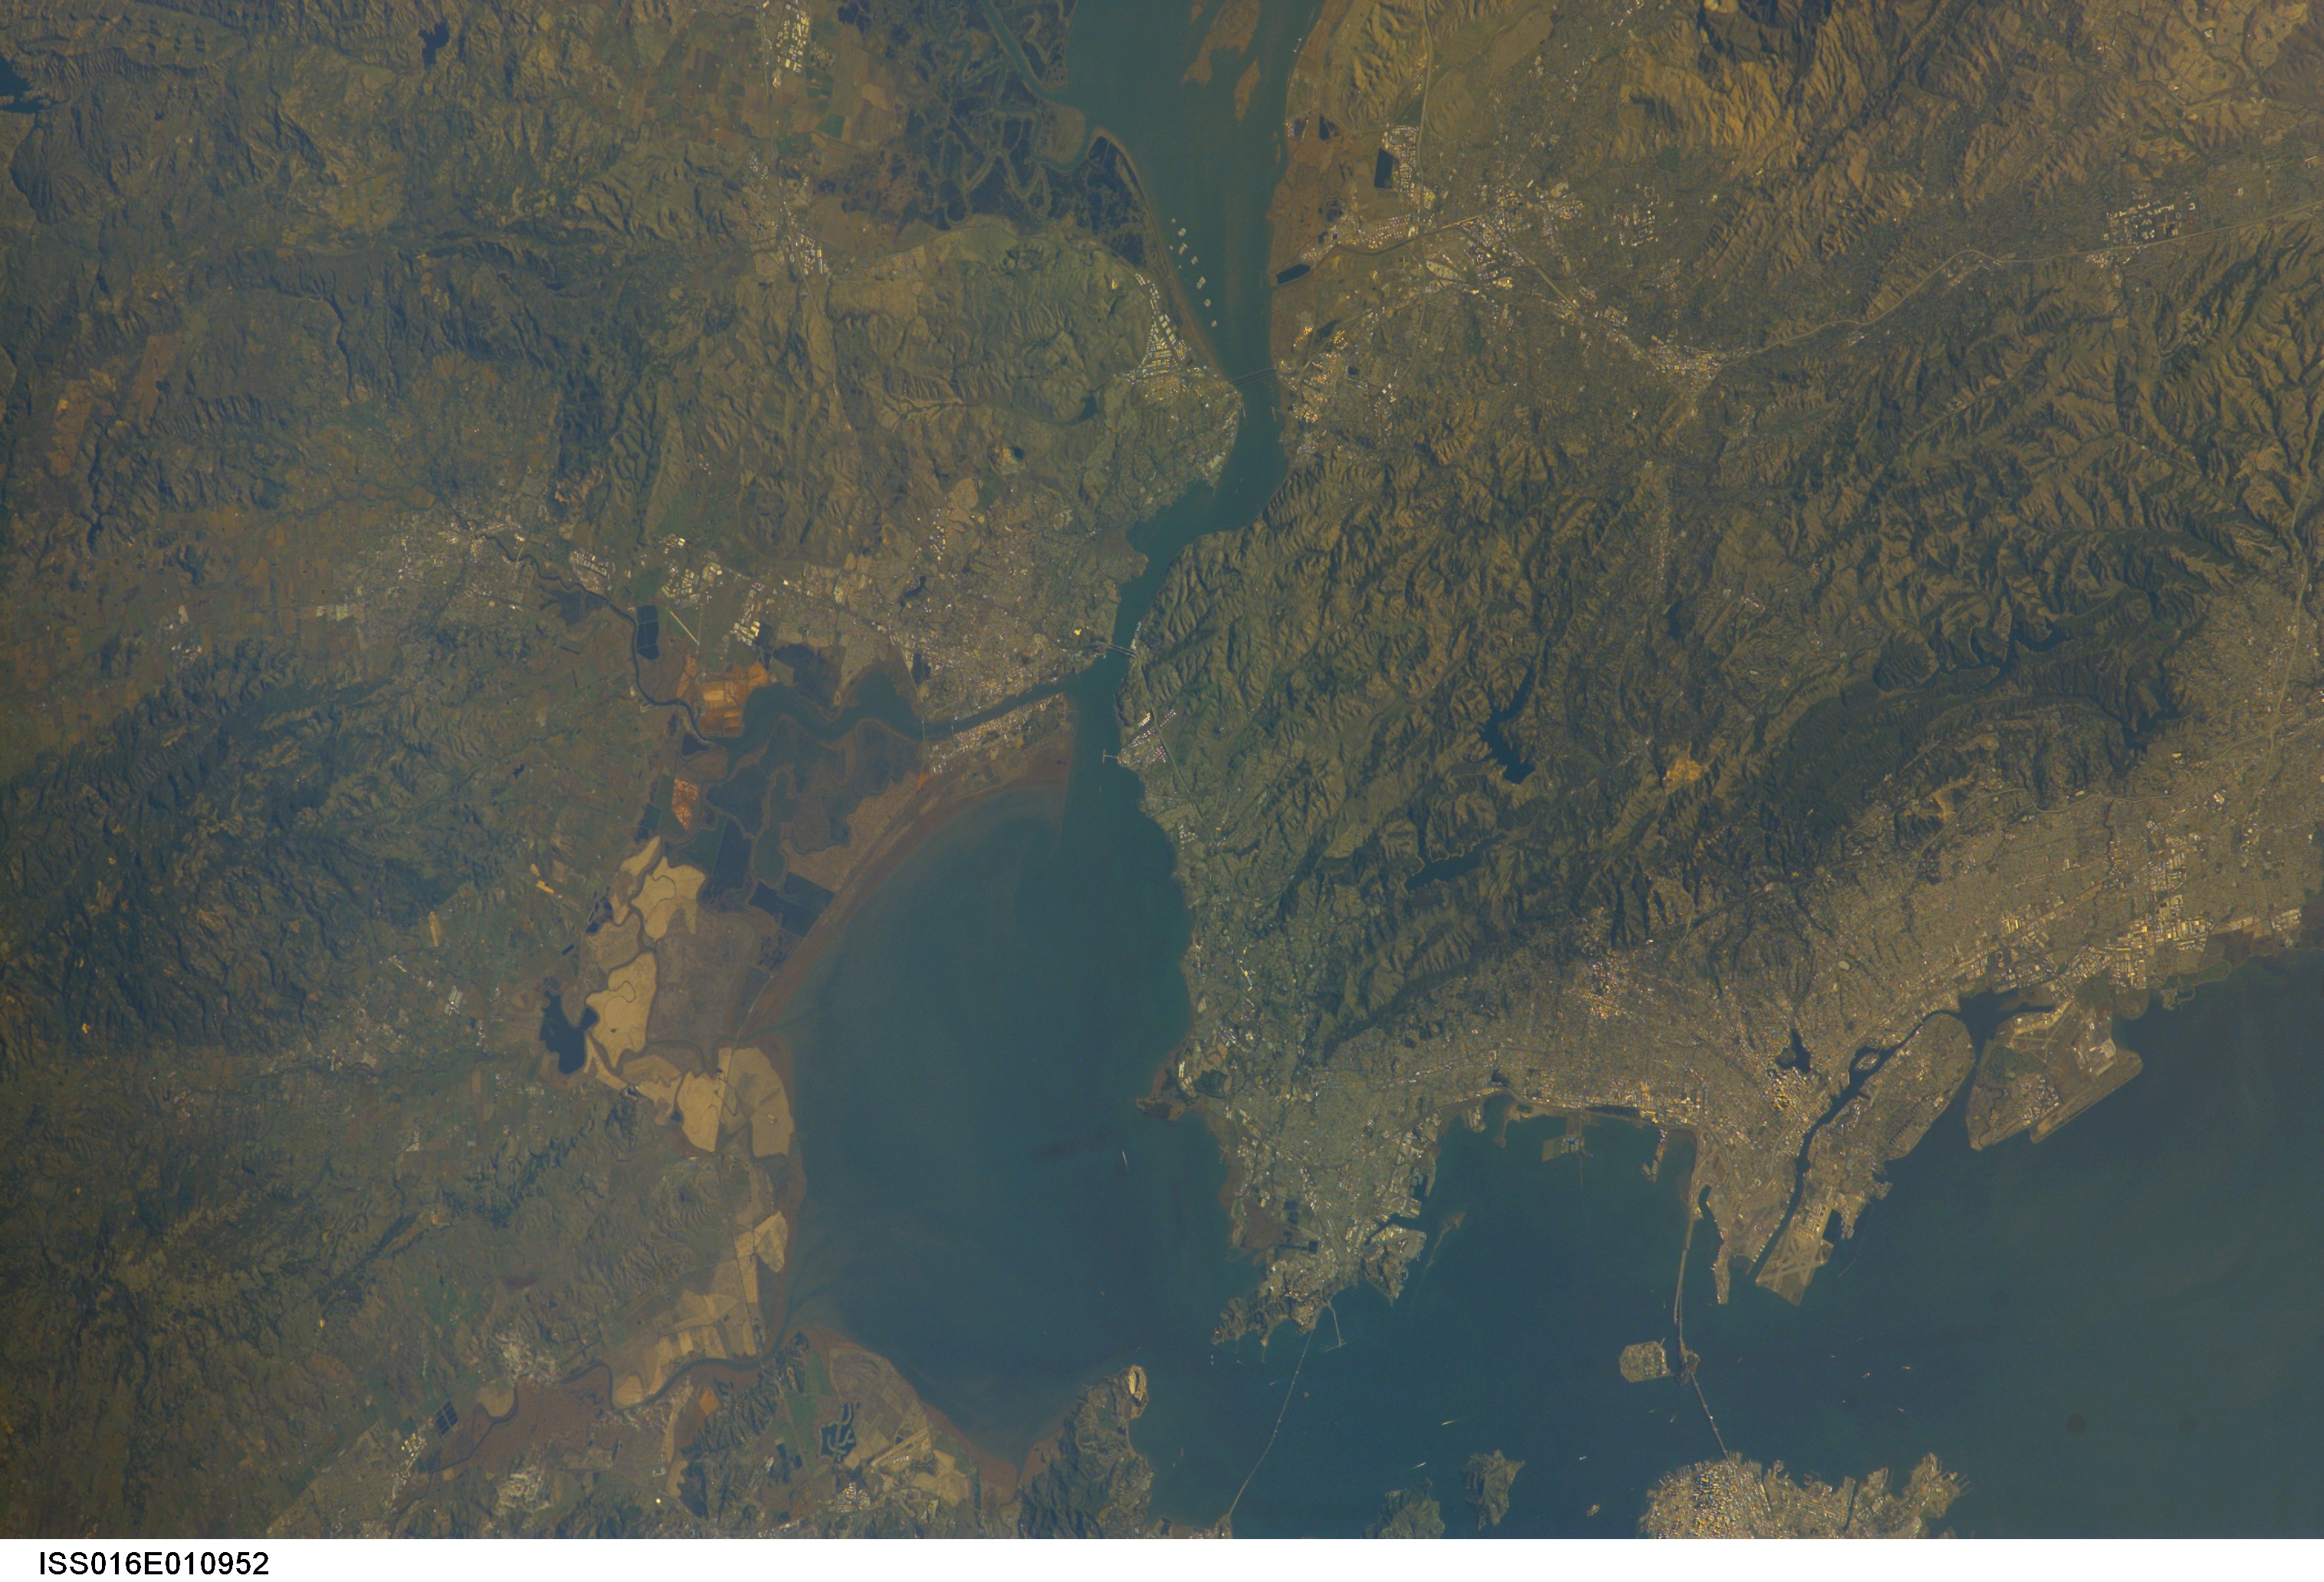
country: USA-CALIFORNIA
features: SAN FRANCISCO B., VALLEJO
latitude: 38.0
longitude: -122.0
